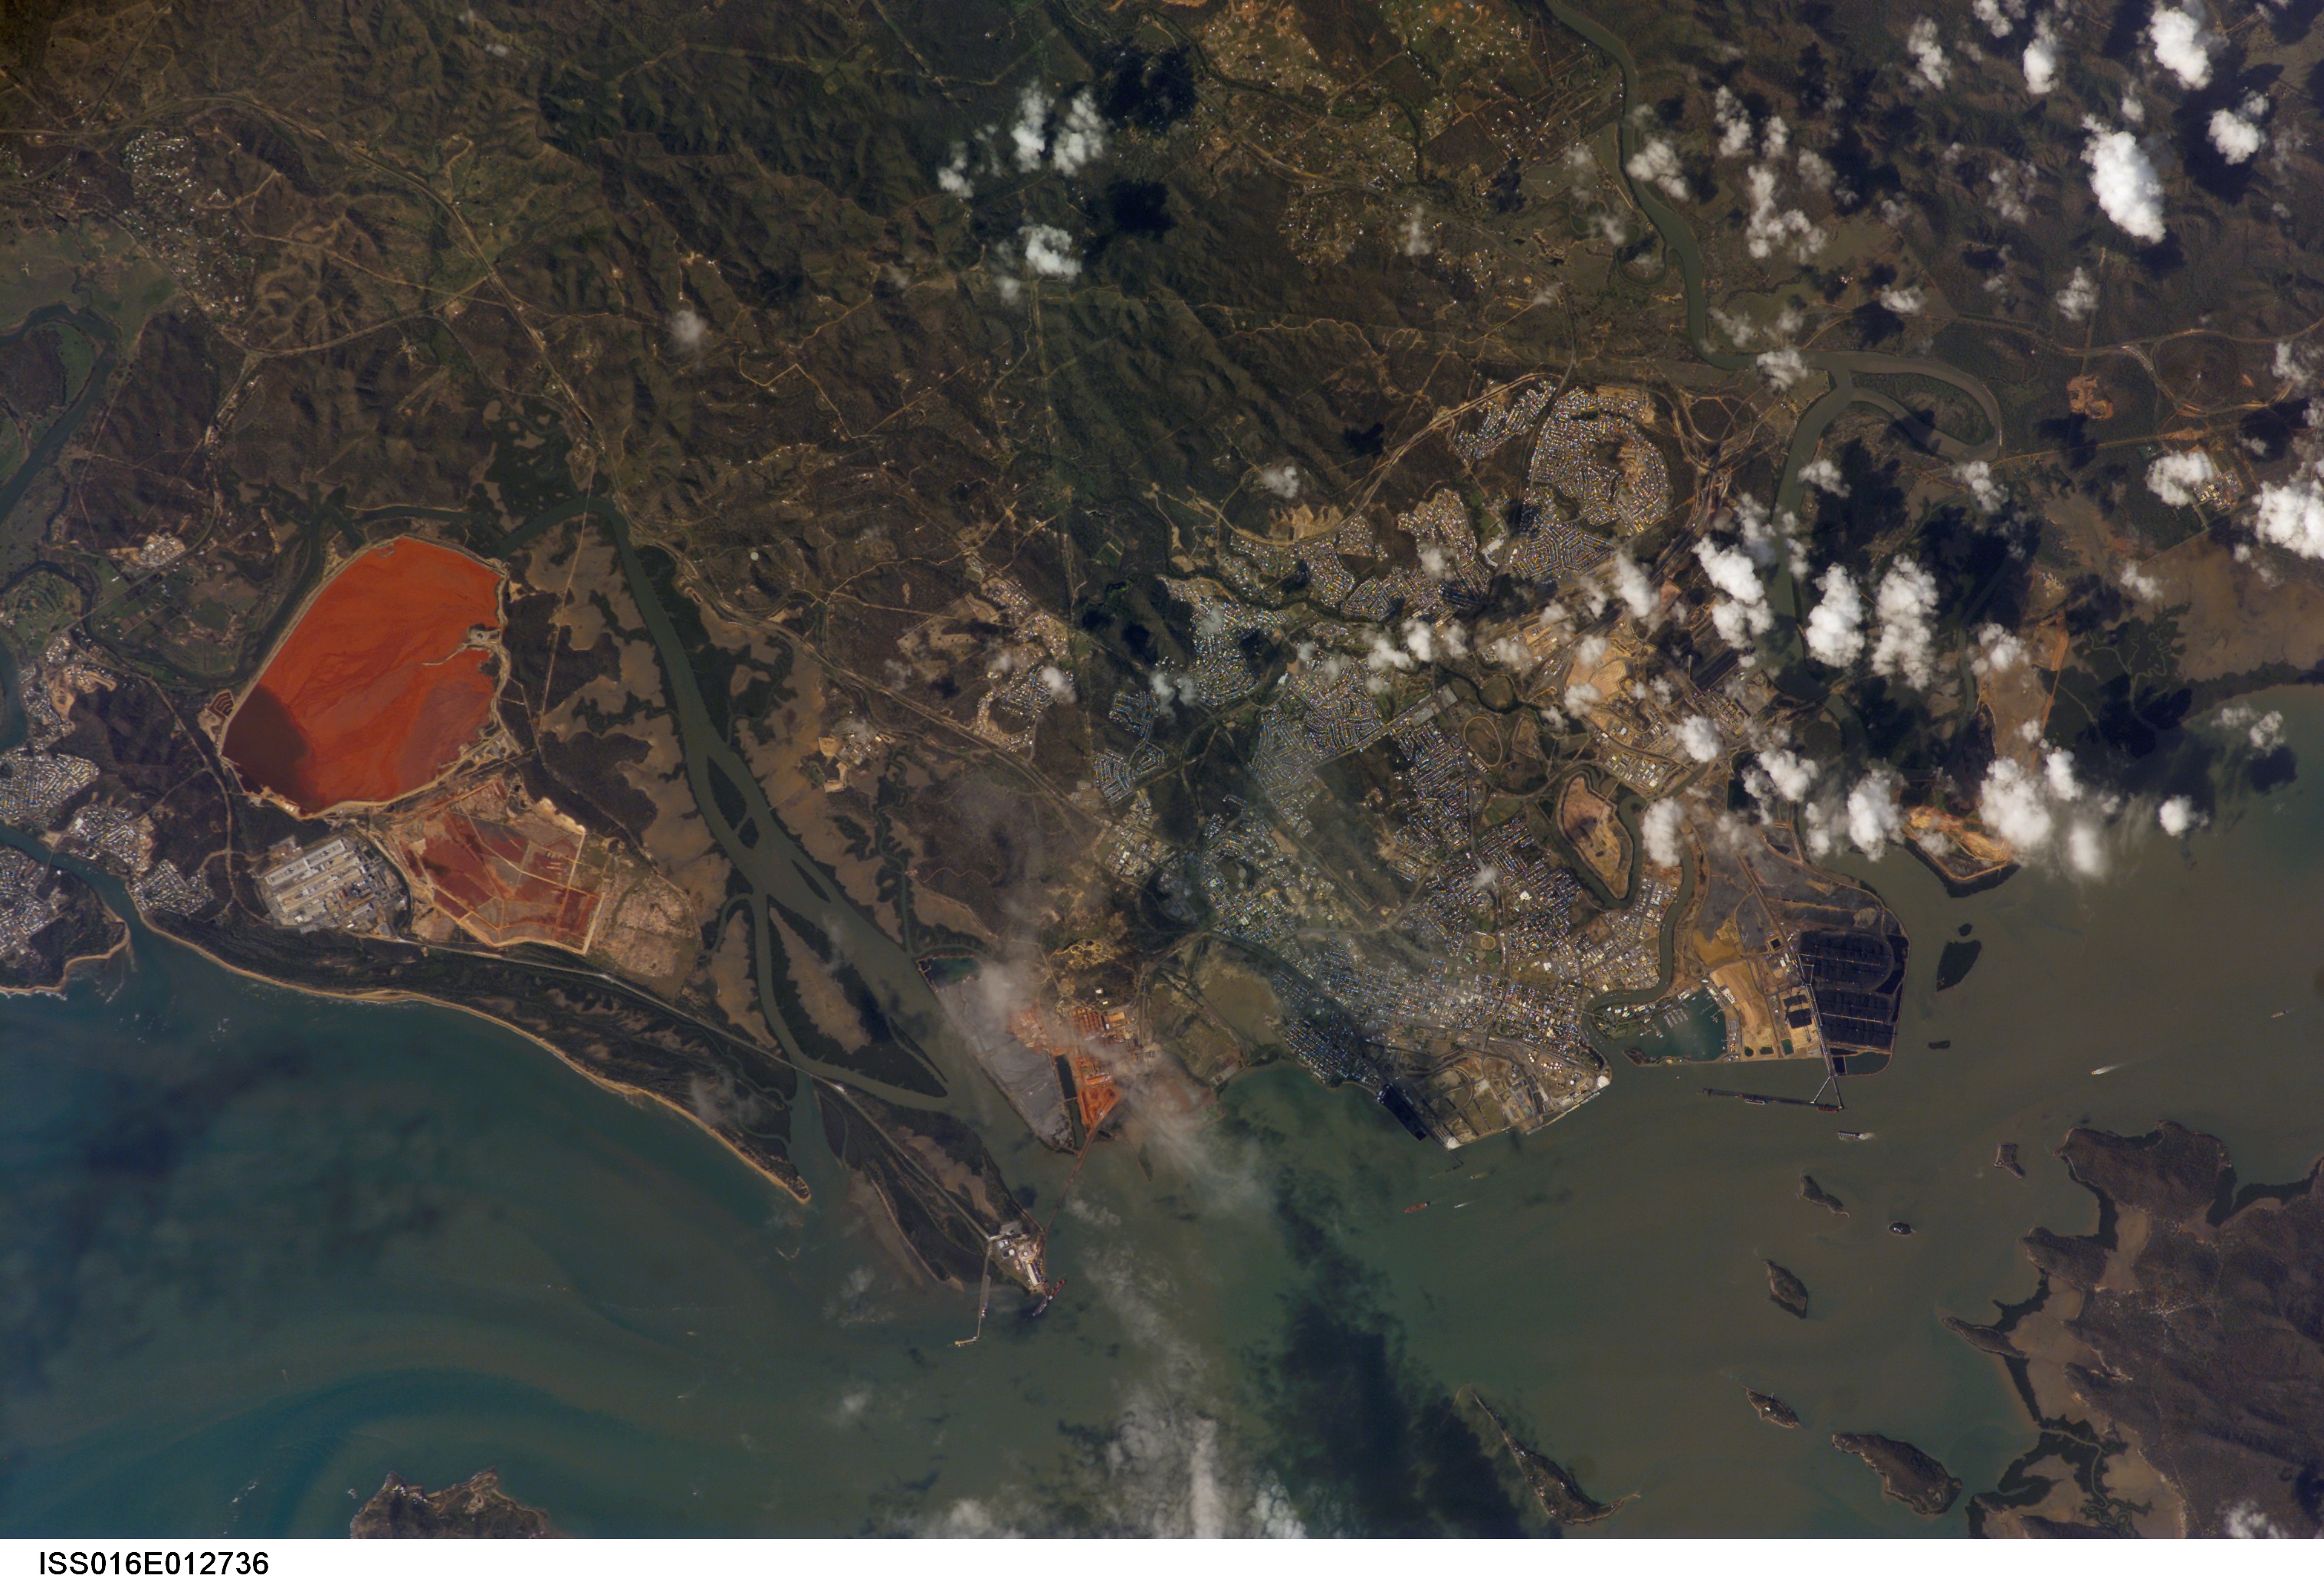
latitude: -23.9
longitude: 151.3
